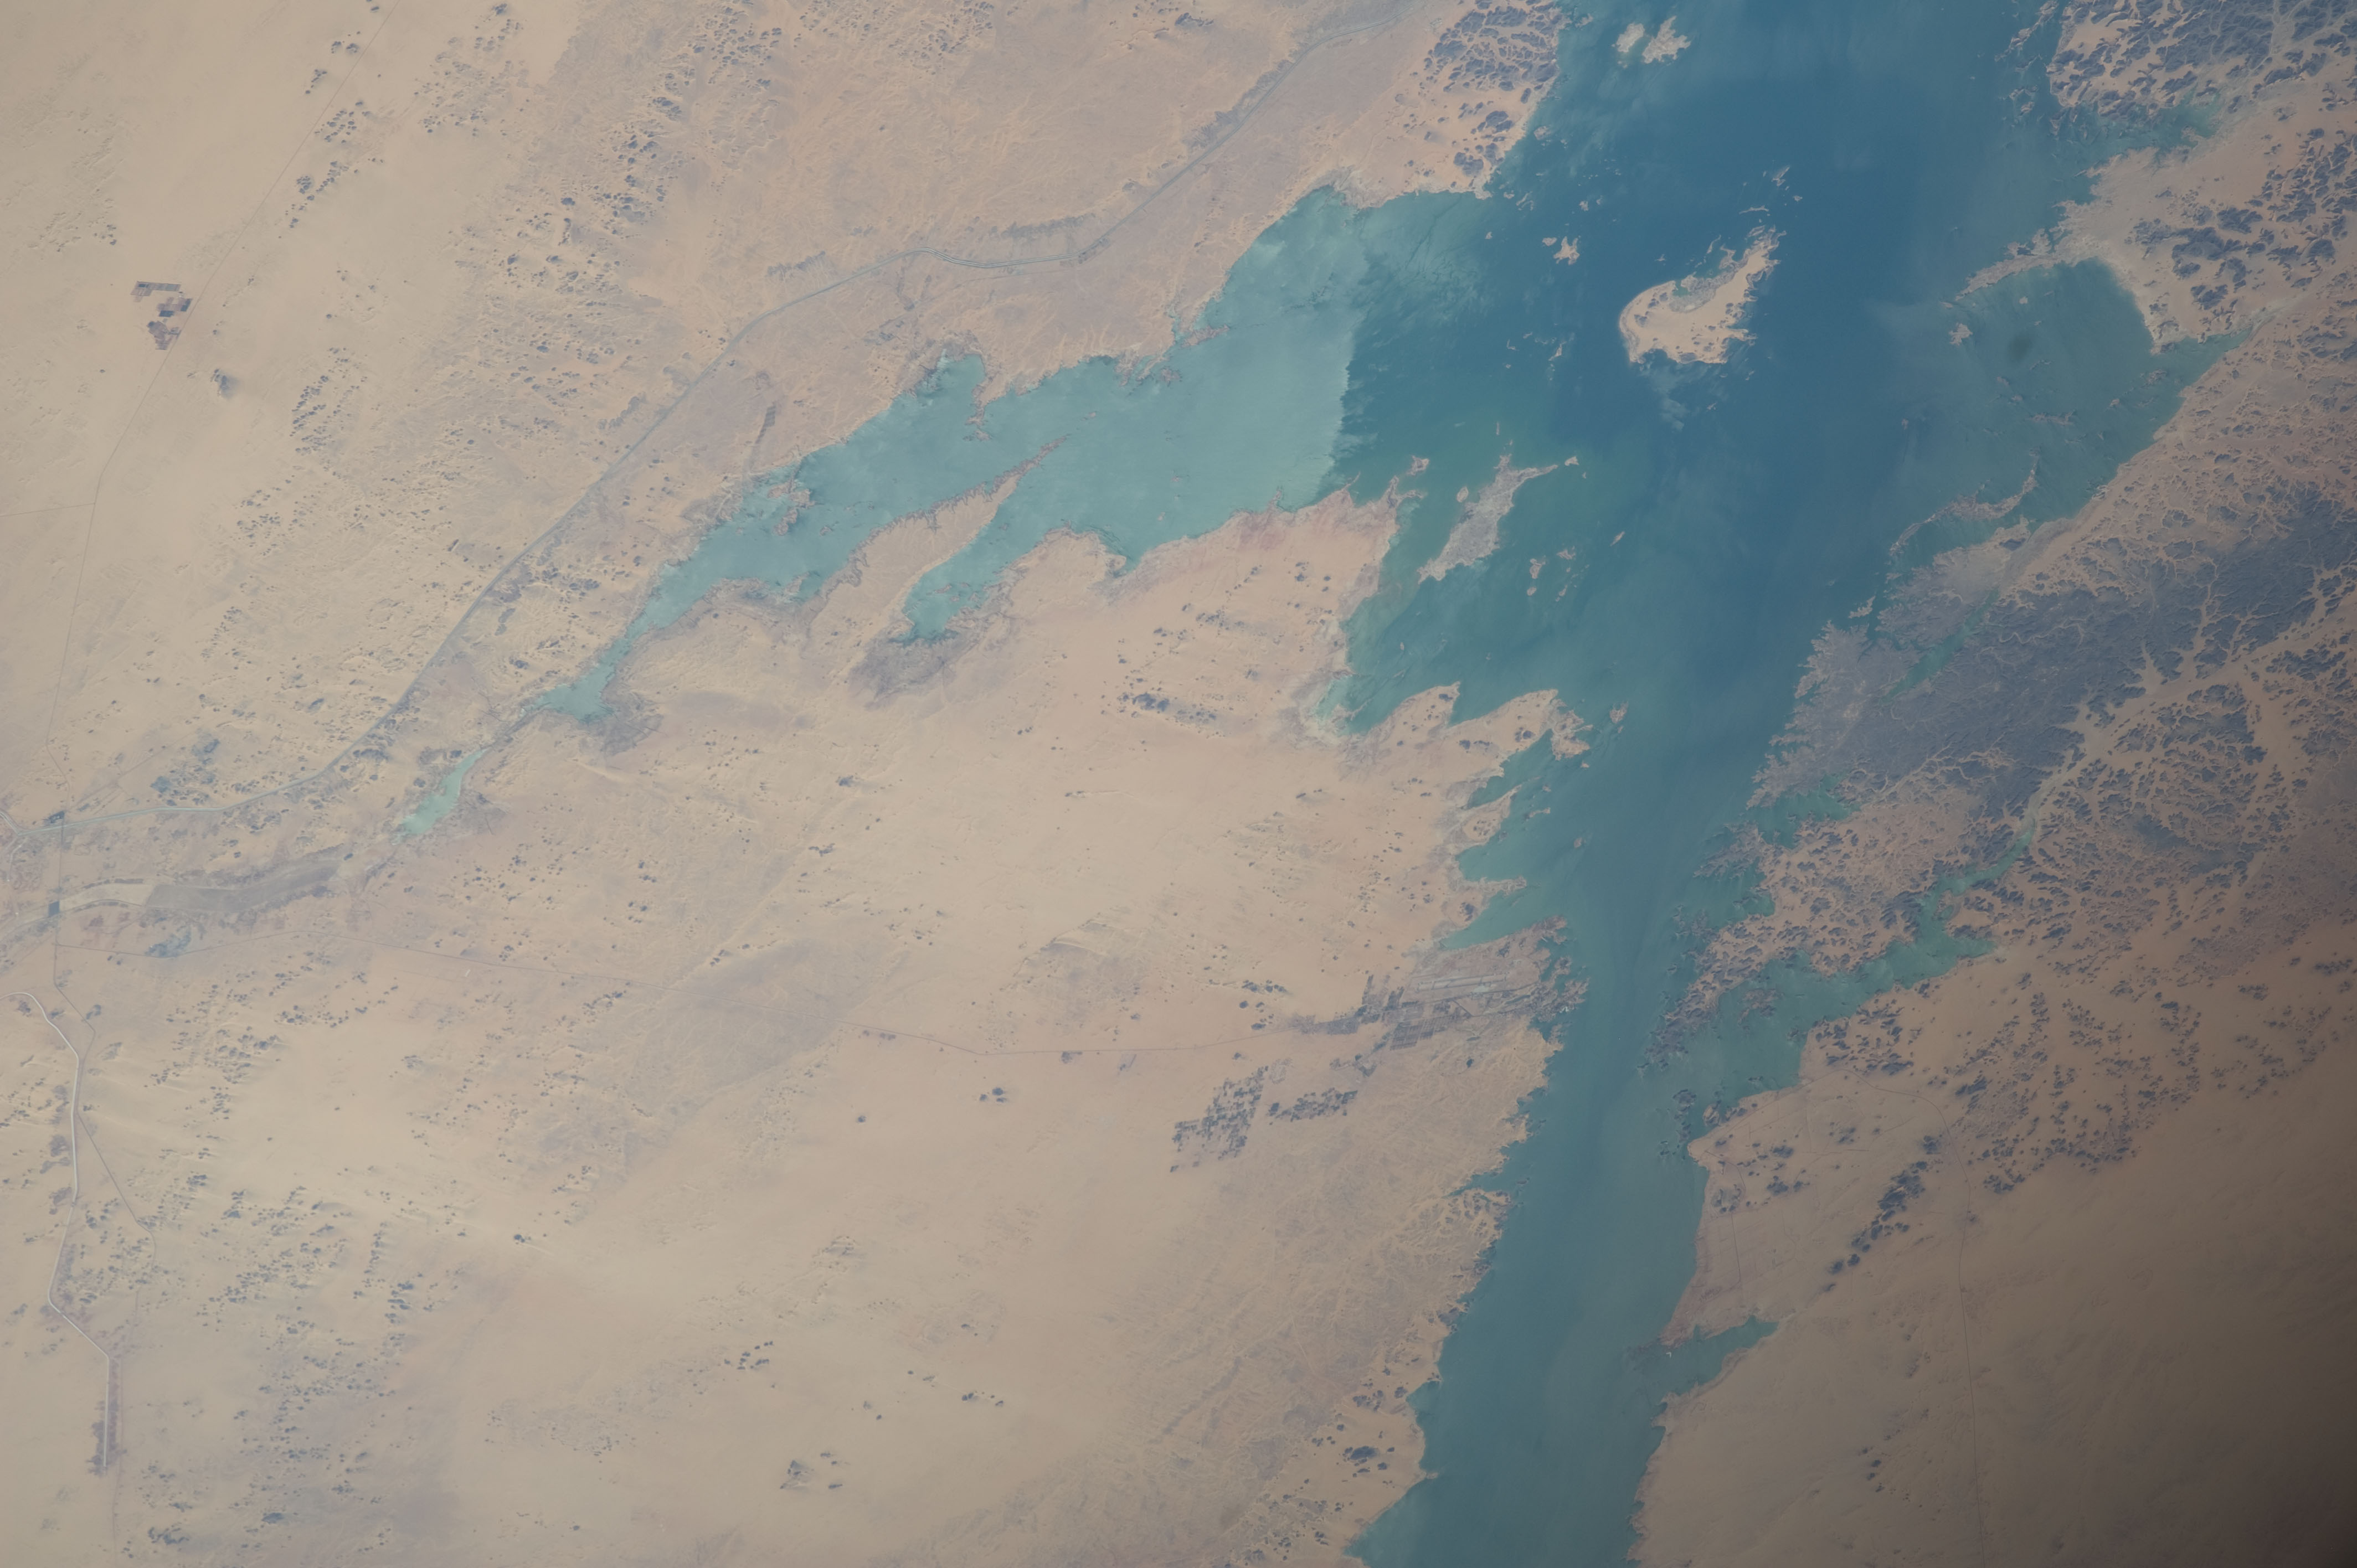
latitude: 22.5
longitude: 31.6
